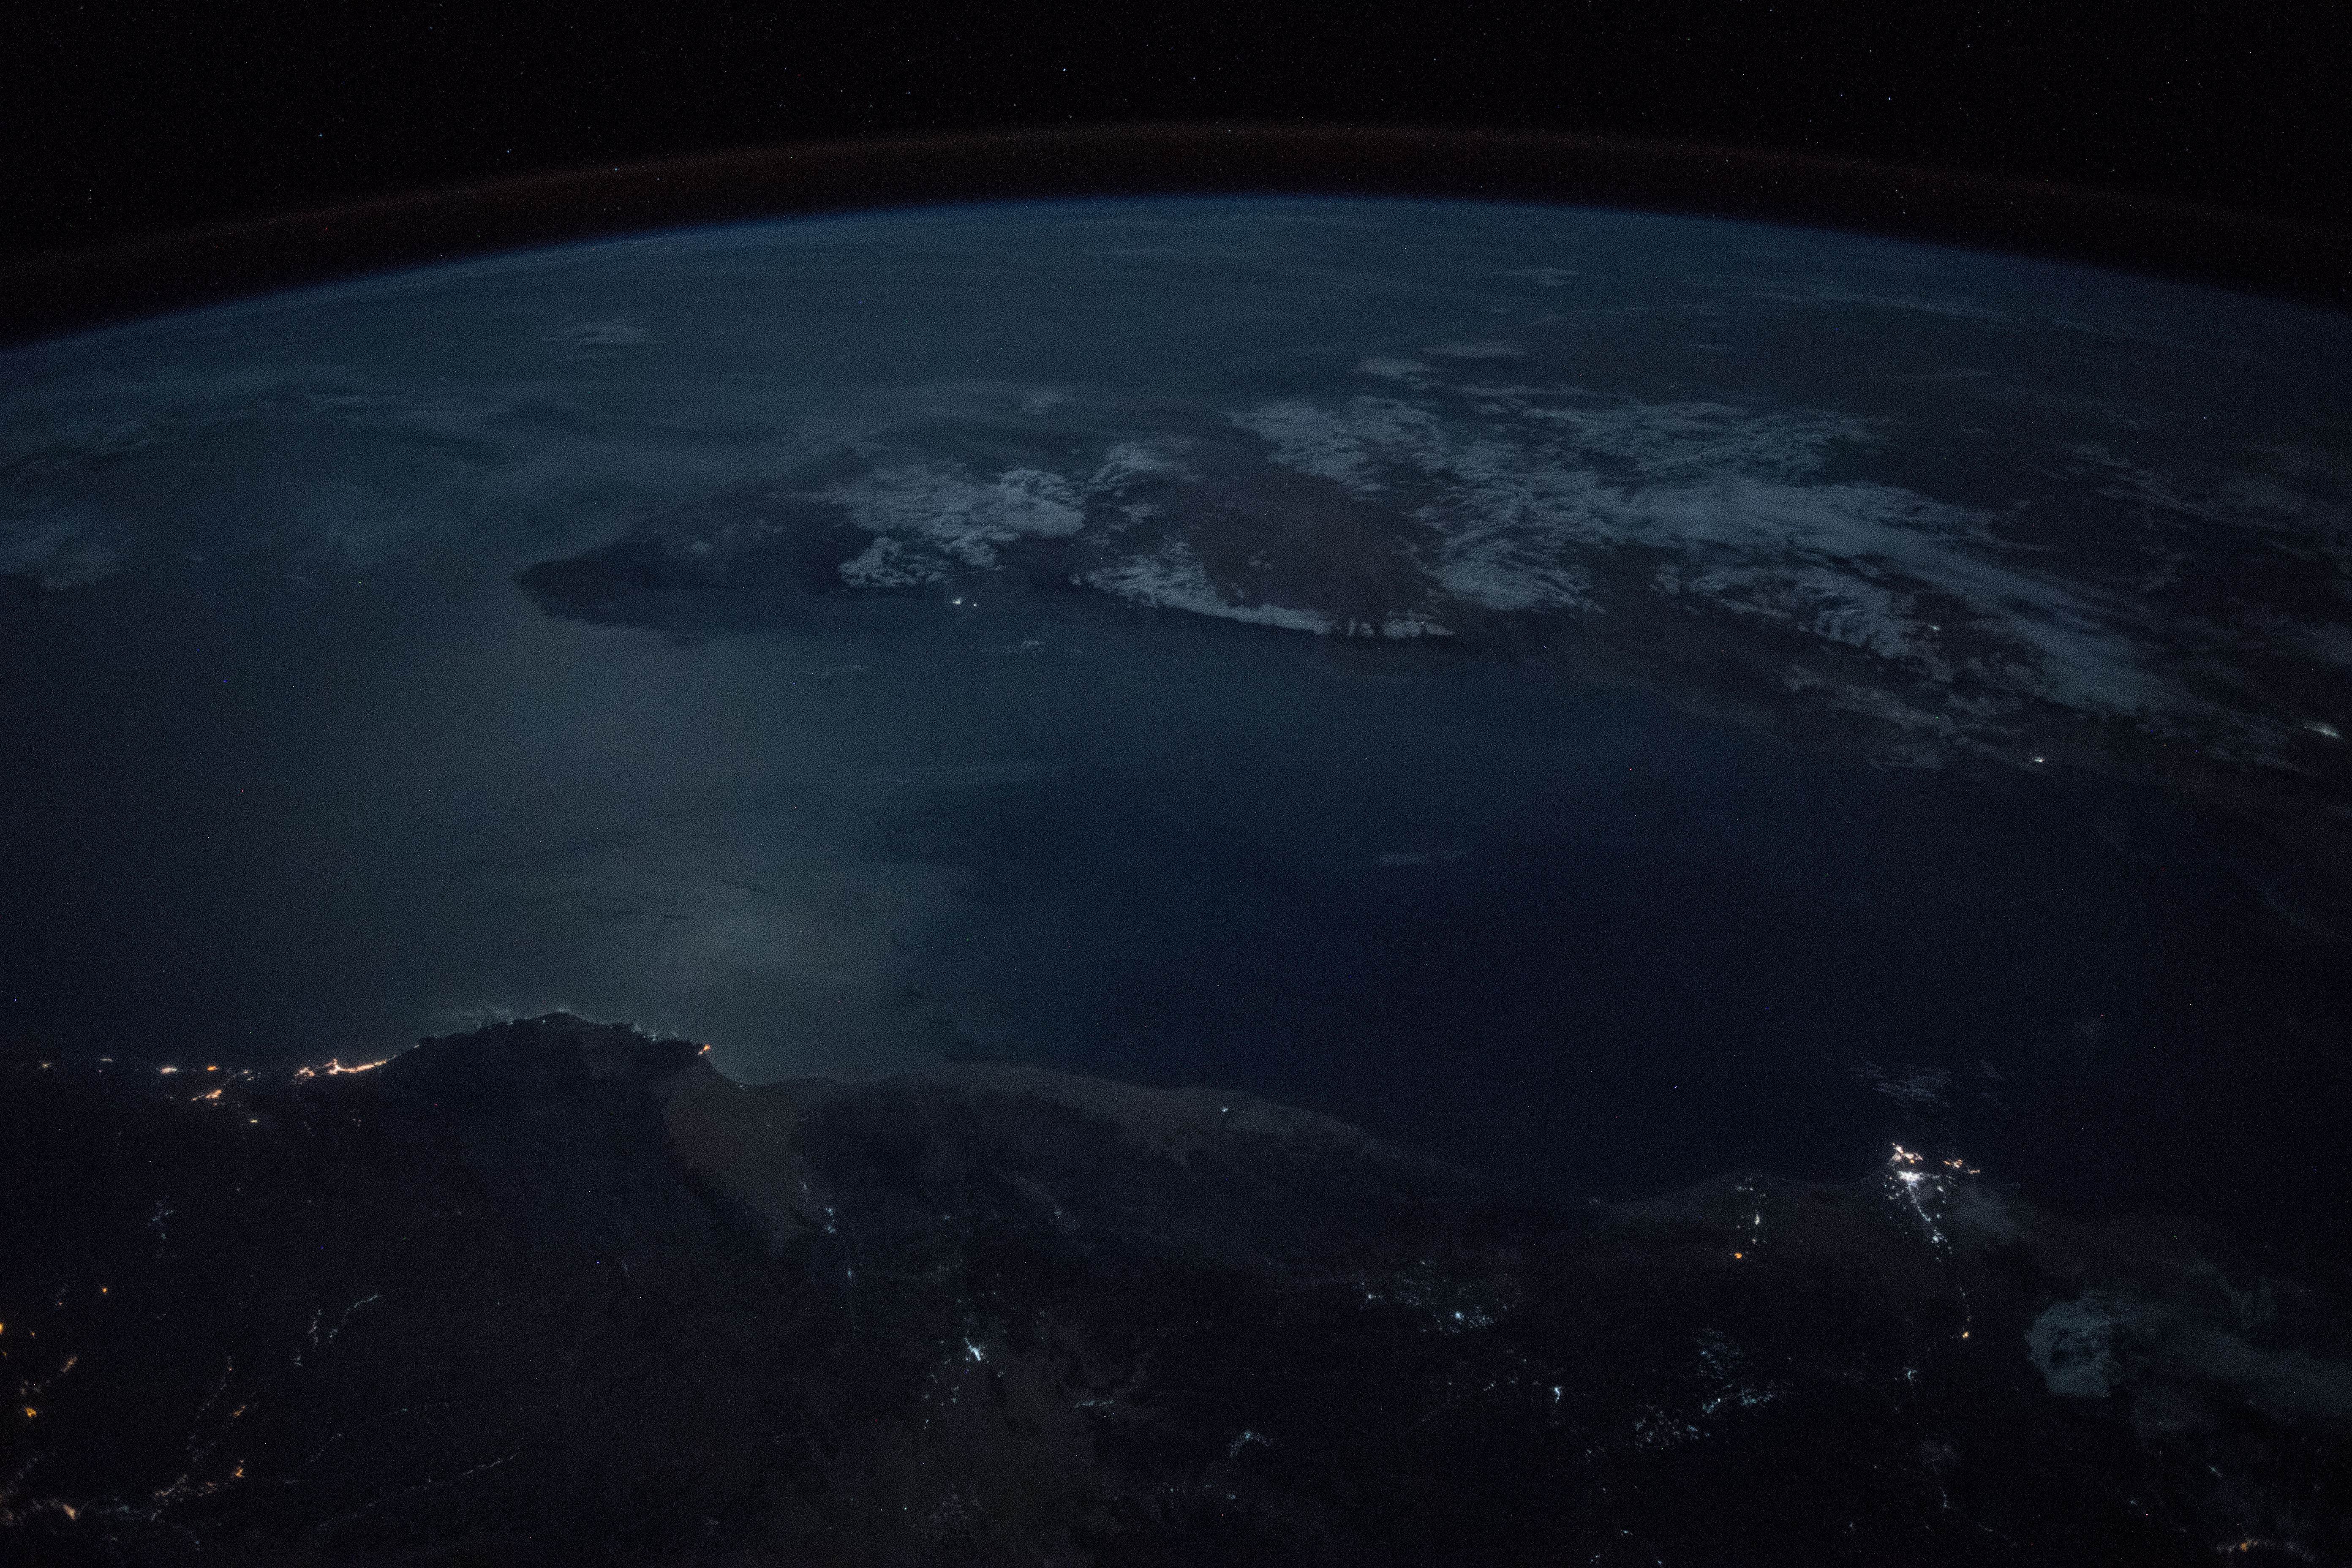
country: SOMALIA
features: OGO MOUNTAINS, COAST, GULF OF ADEN, NIGHT, EARTH LIMB
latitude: 12.2
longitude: 47.9
